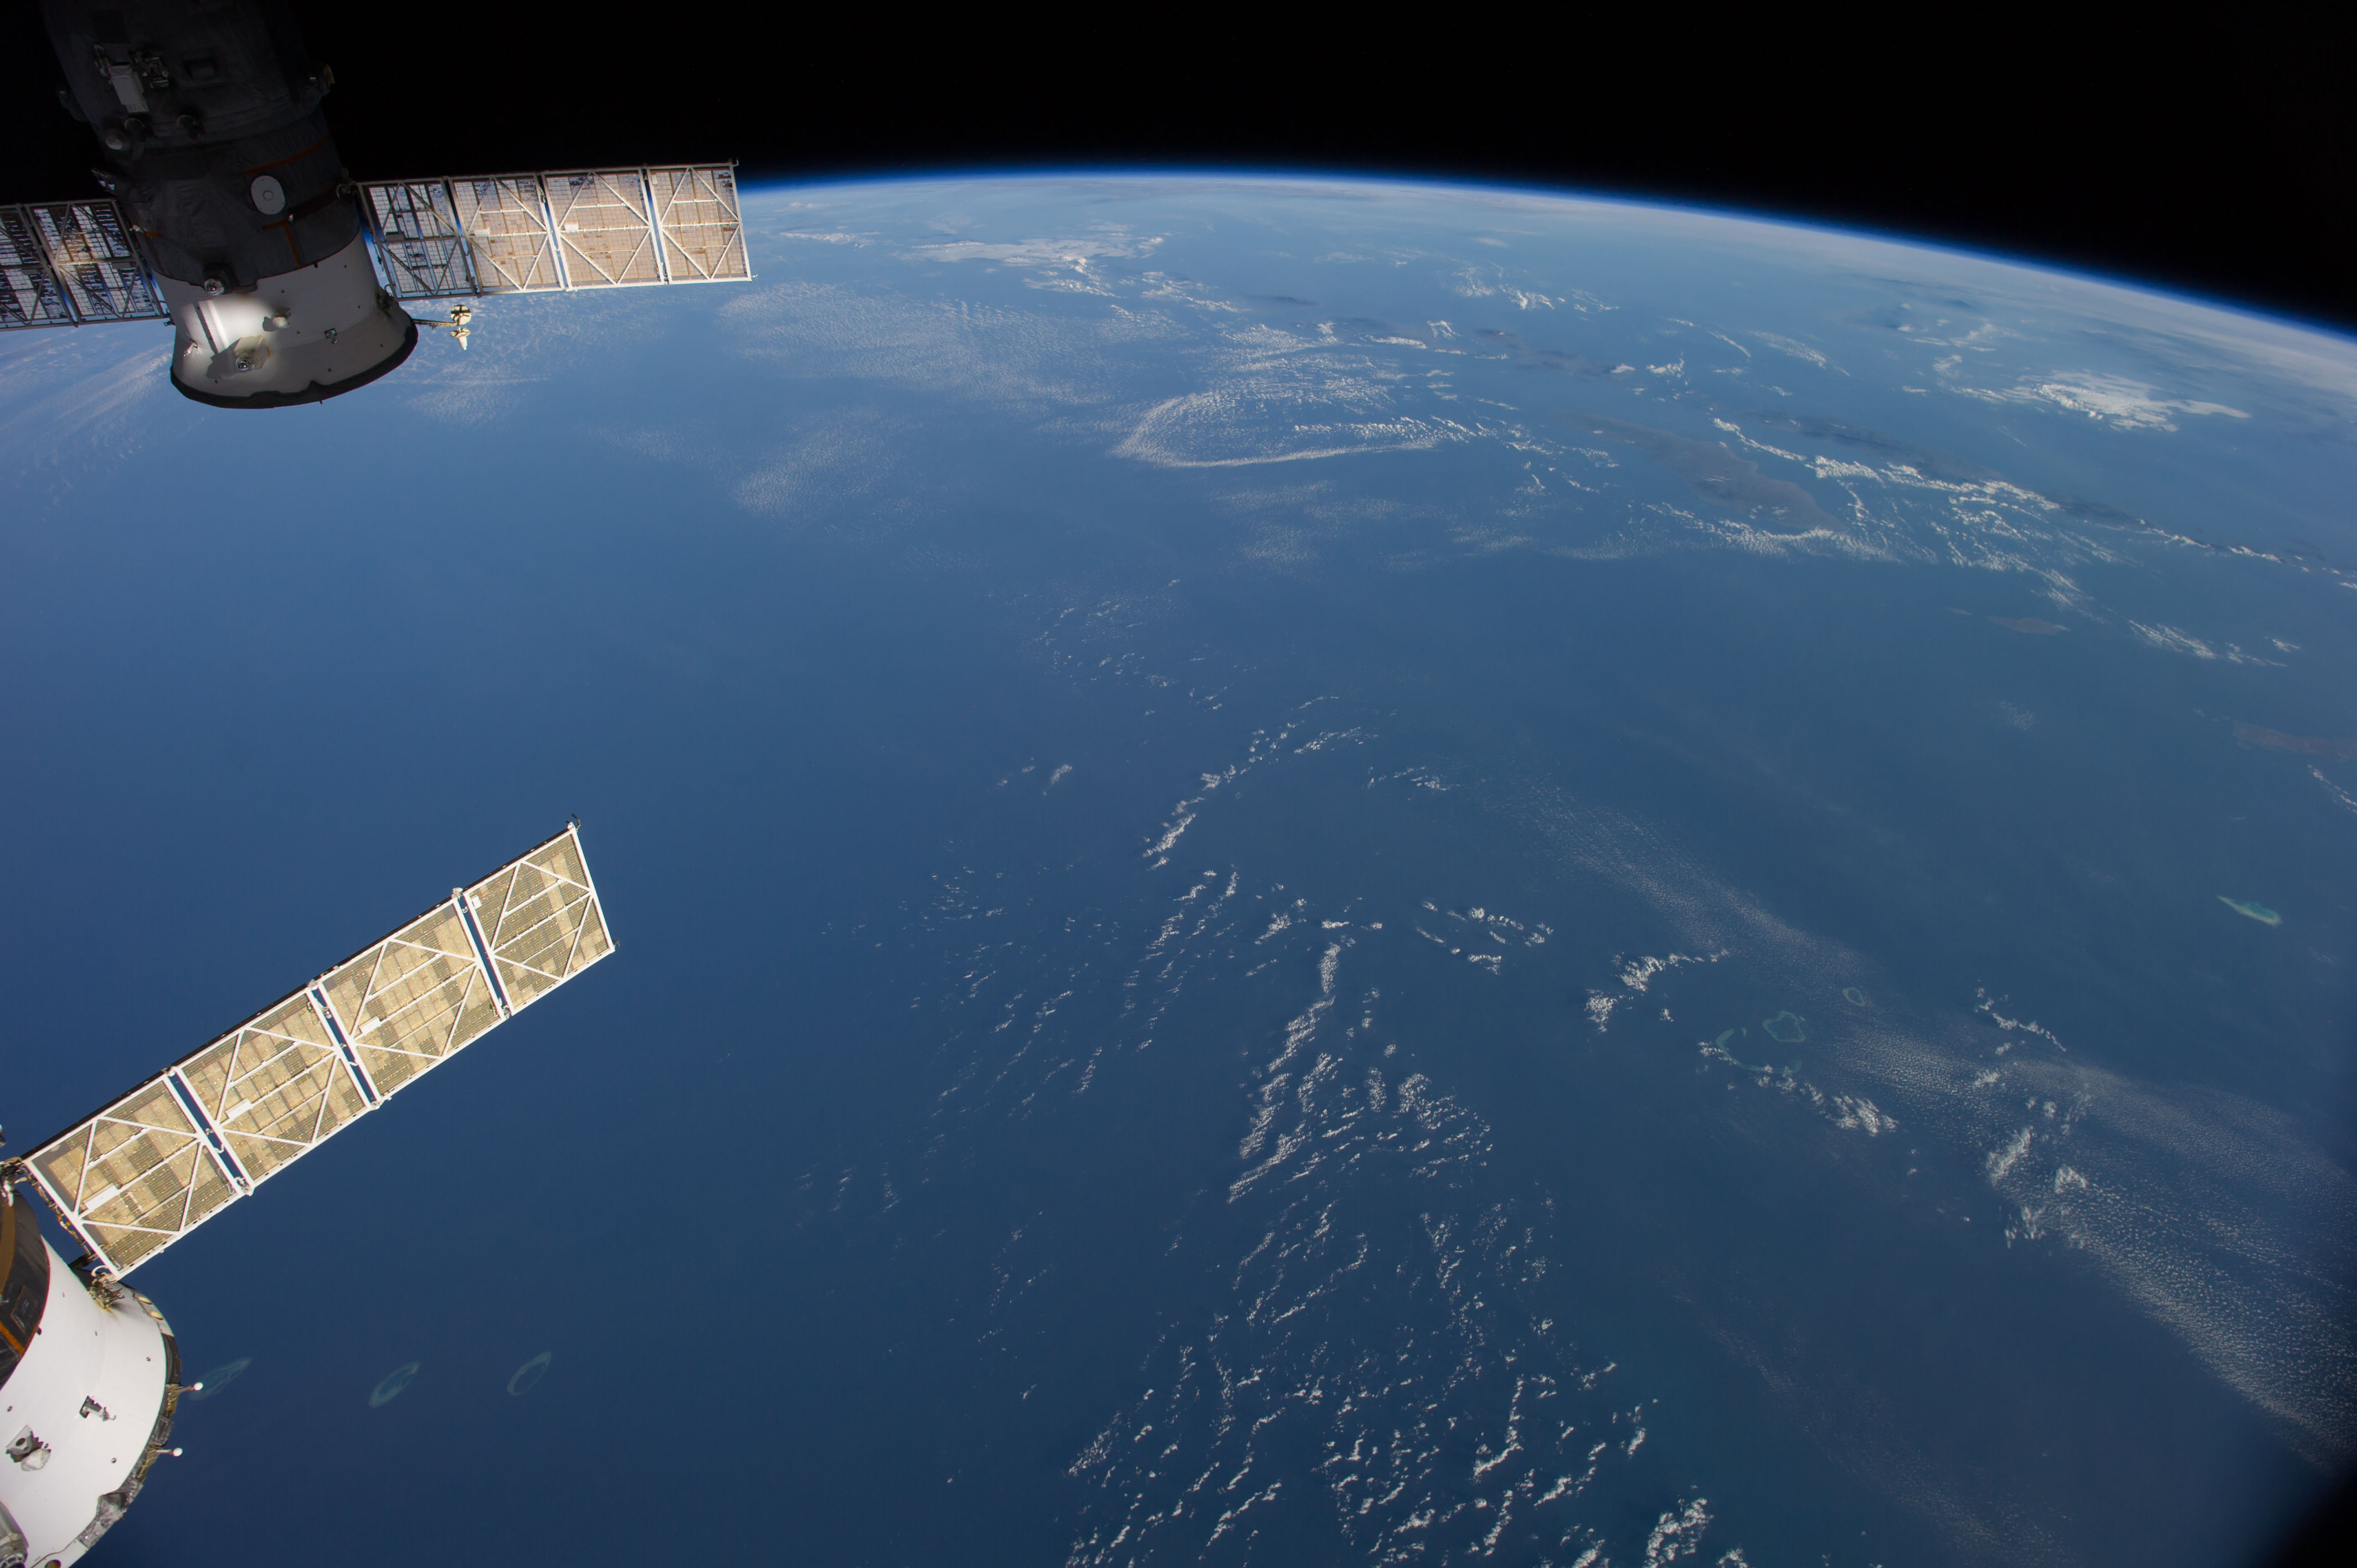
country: AUSTRALIA-WA
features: INDIAN O., JAVA S., BALI S., FLORES S., SAVU S., W. NUSA TENGGARA, E. NUSA TENGGARA, ATMOSPHERIC LIMB
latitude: -14.0
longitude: 117.5
